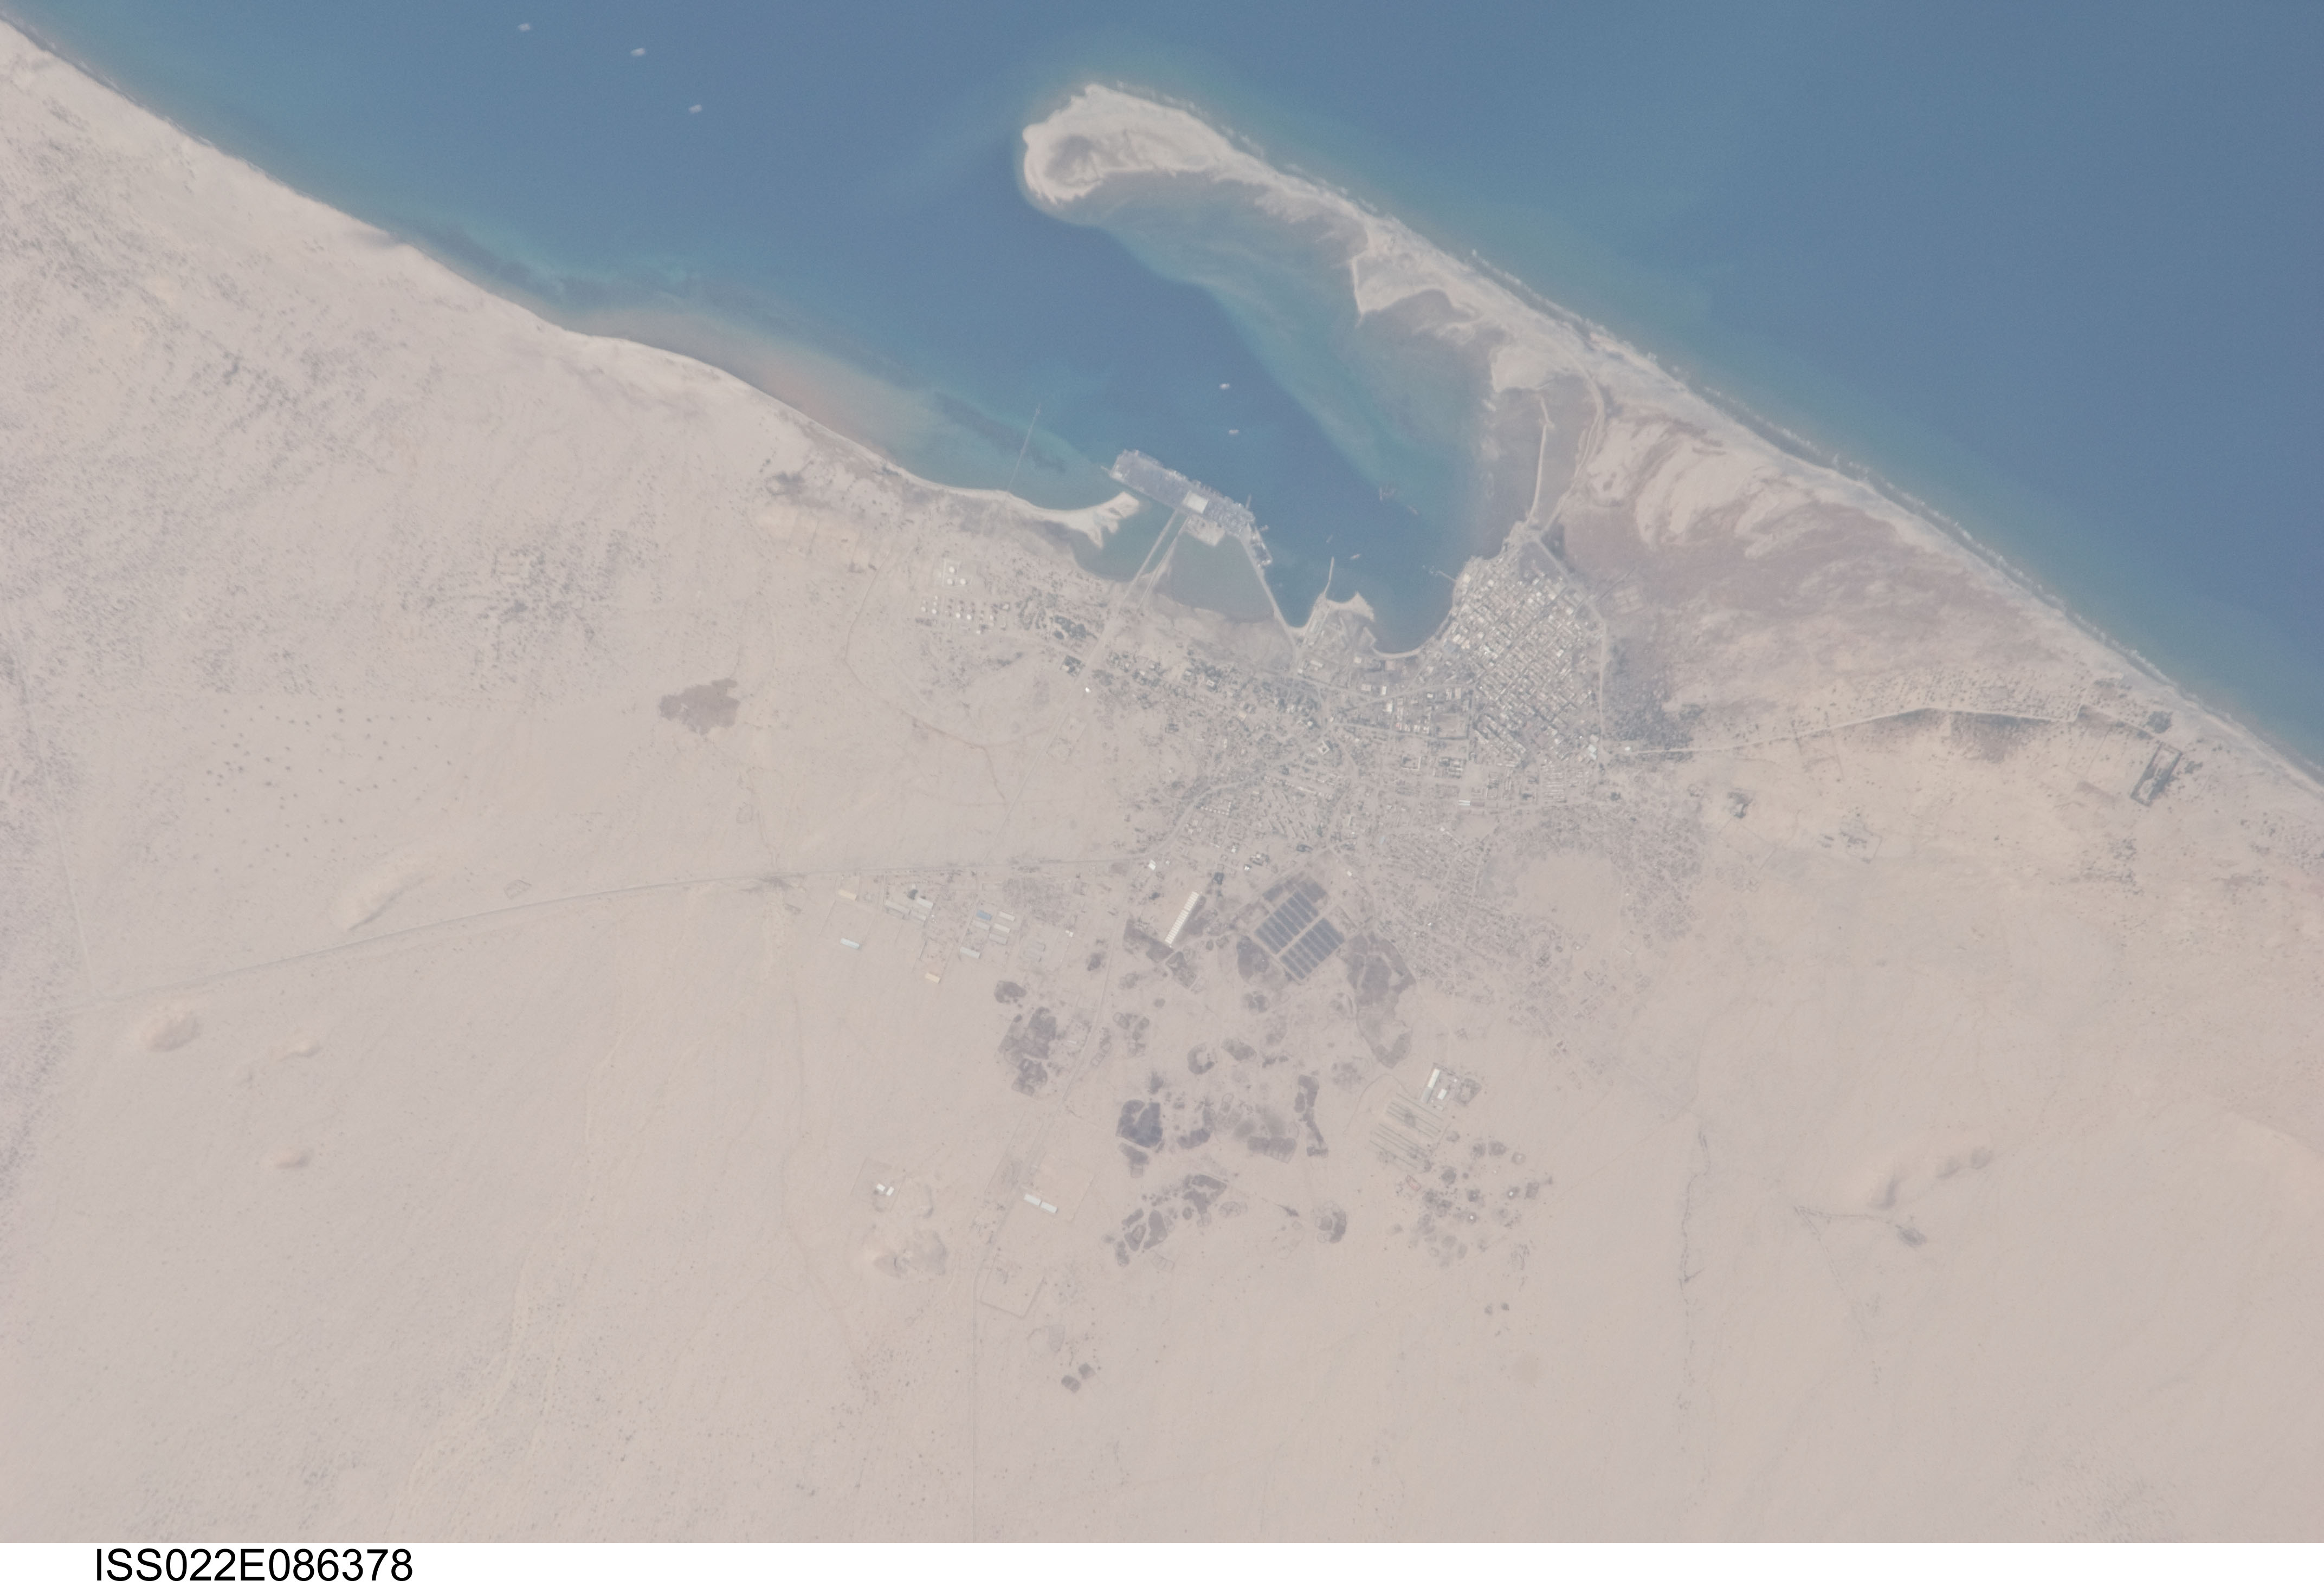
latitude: 10.4
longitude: 45.0
